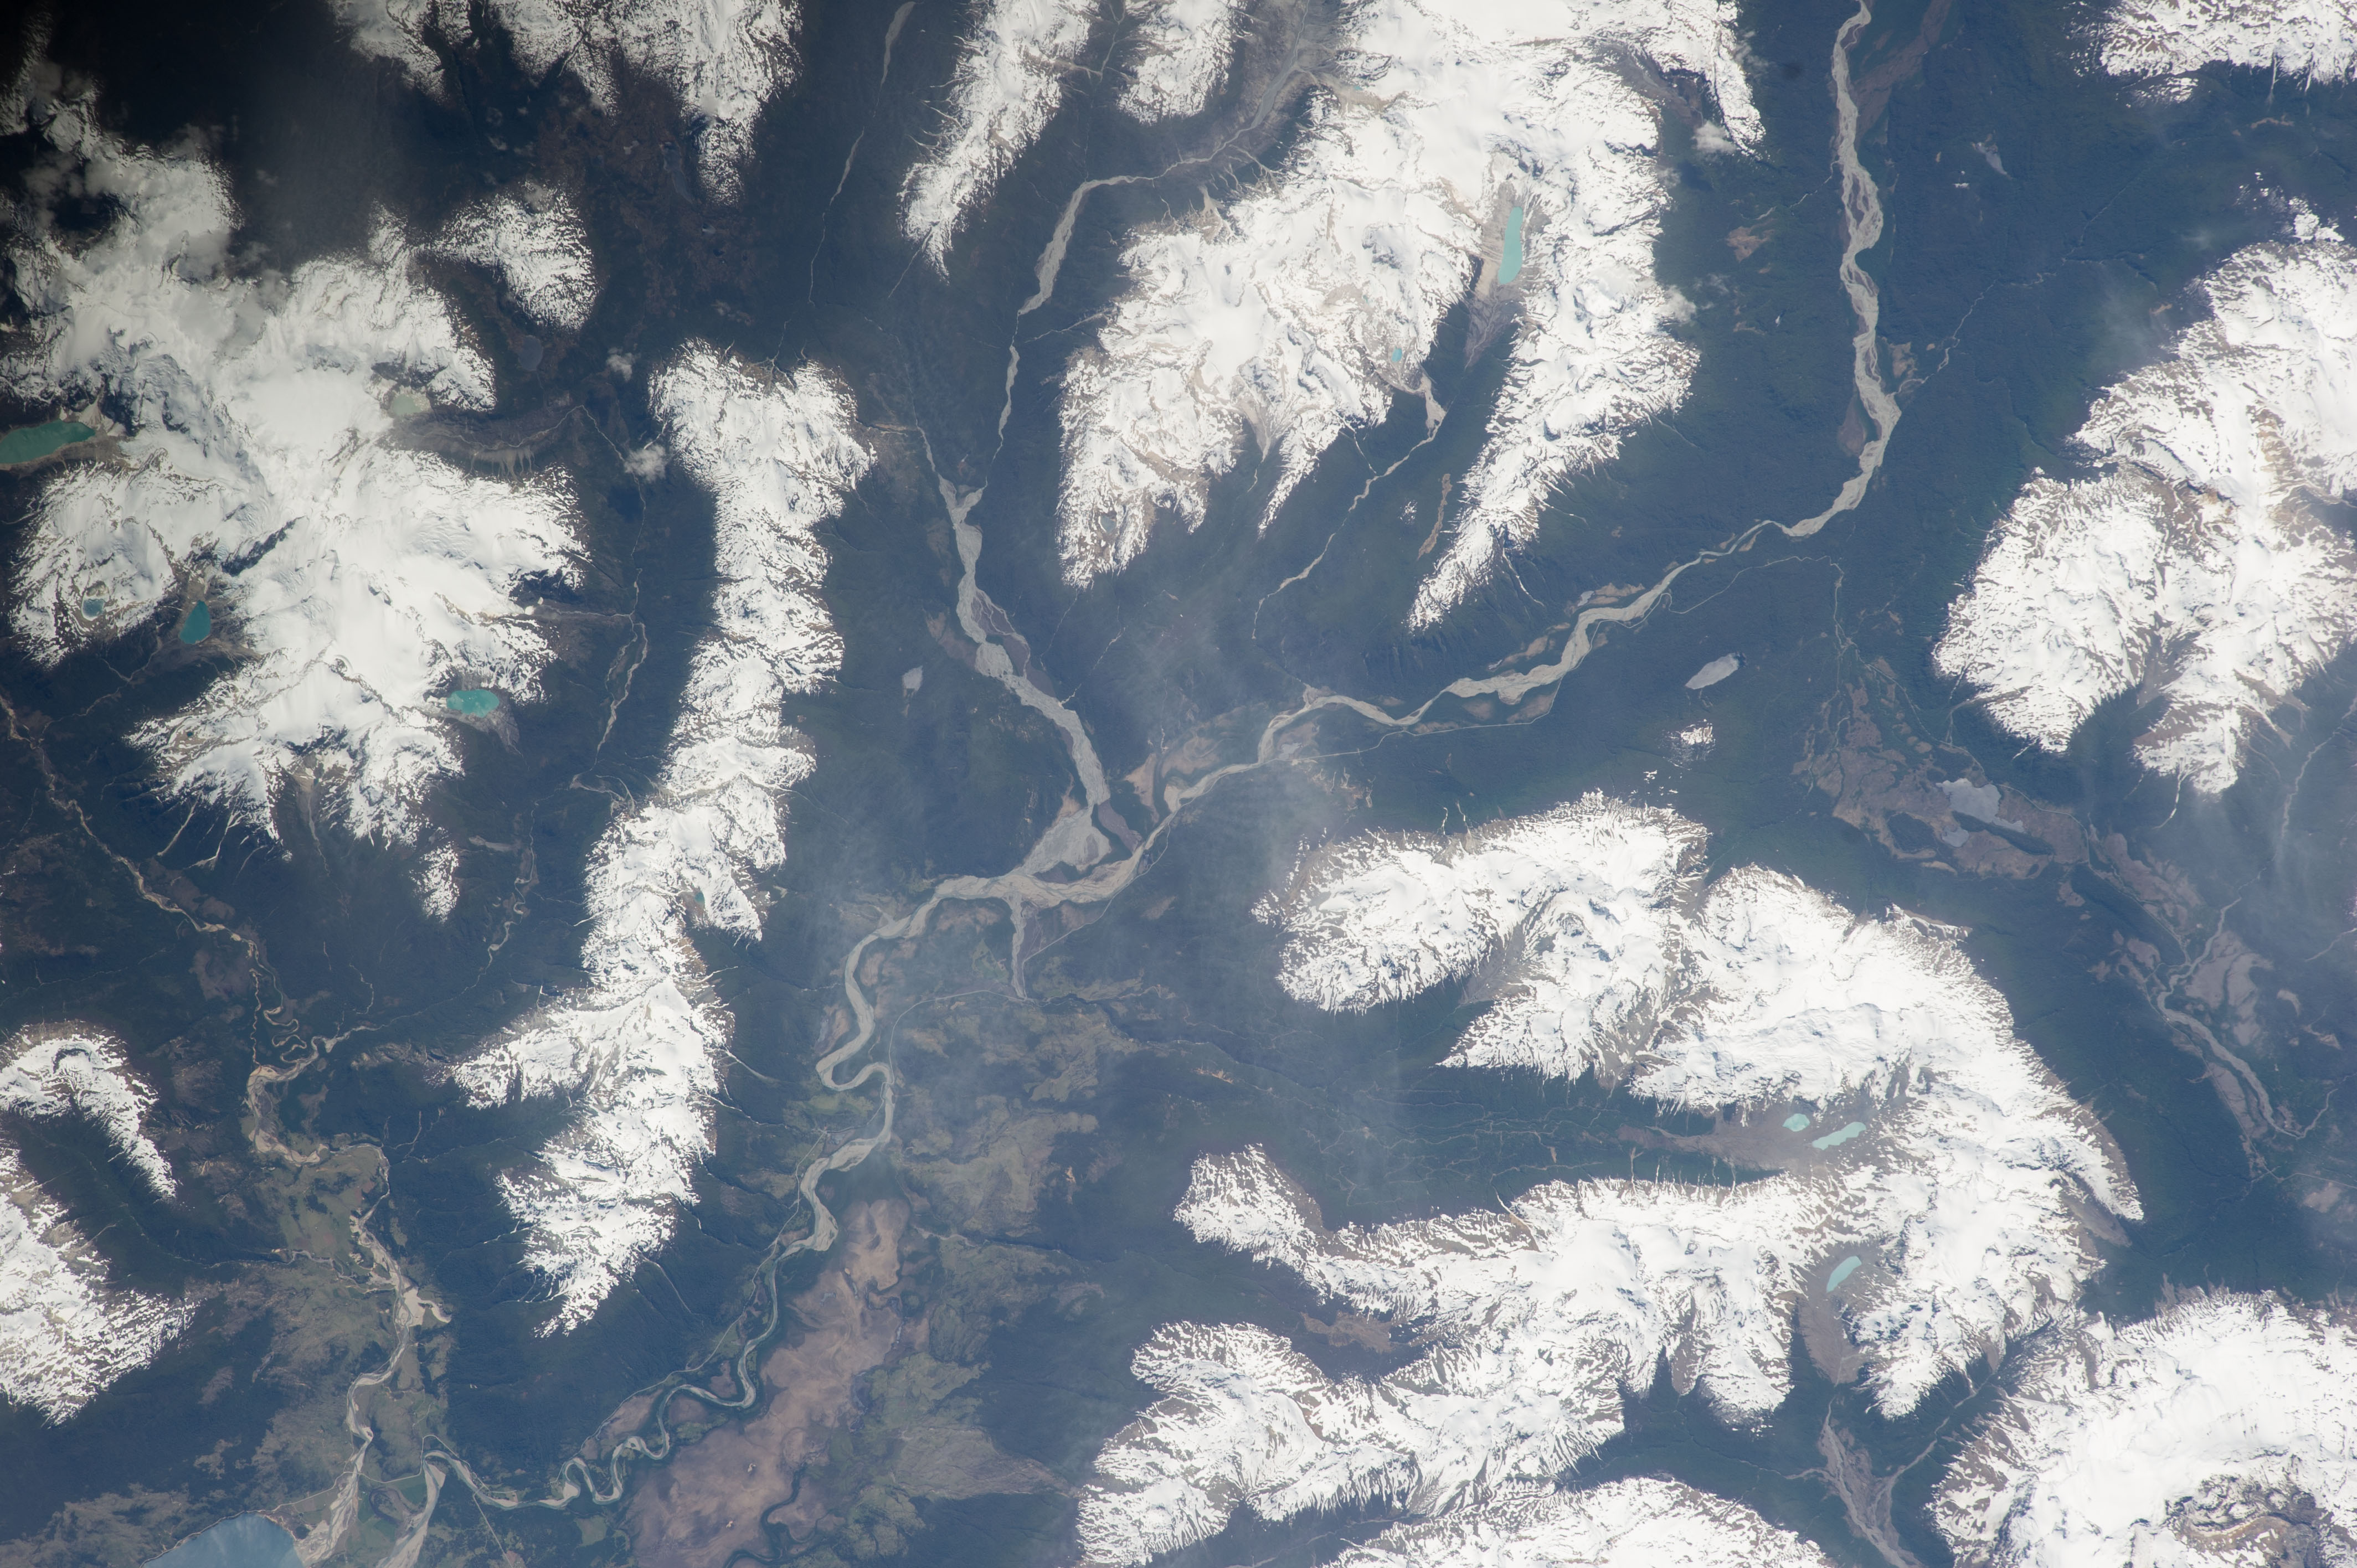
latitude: -46.3
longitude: -72.5
